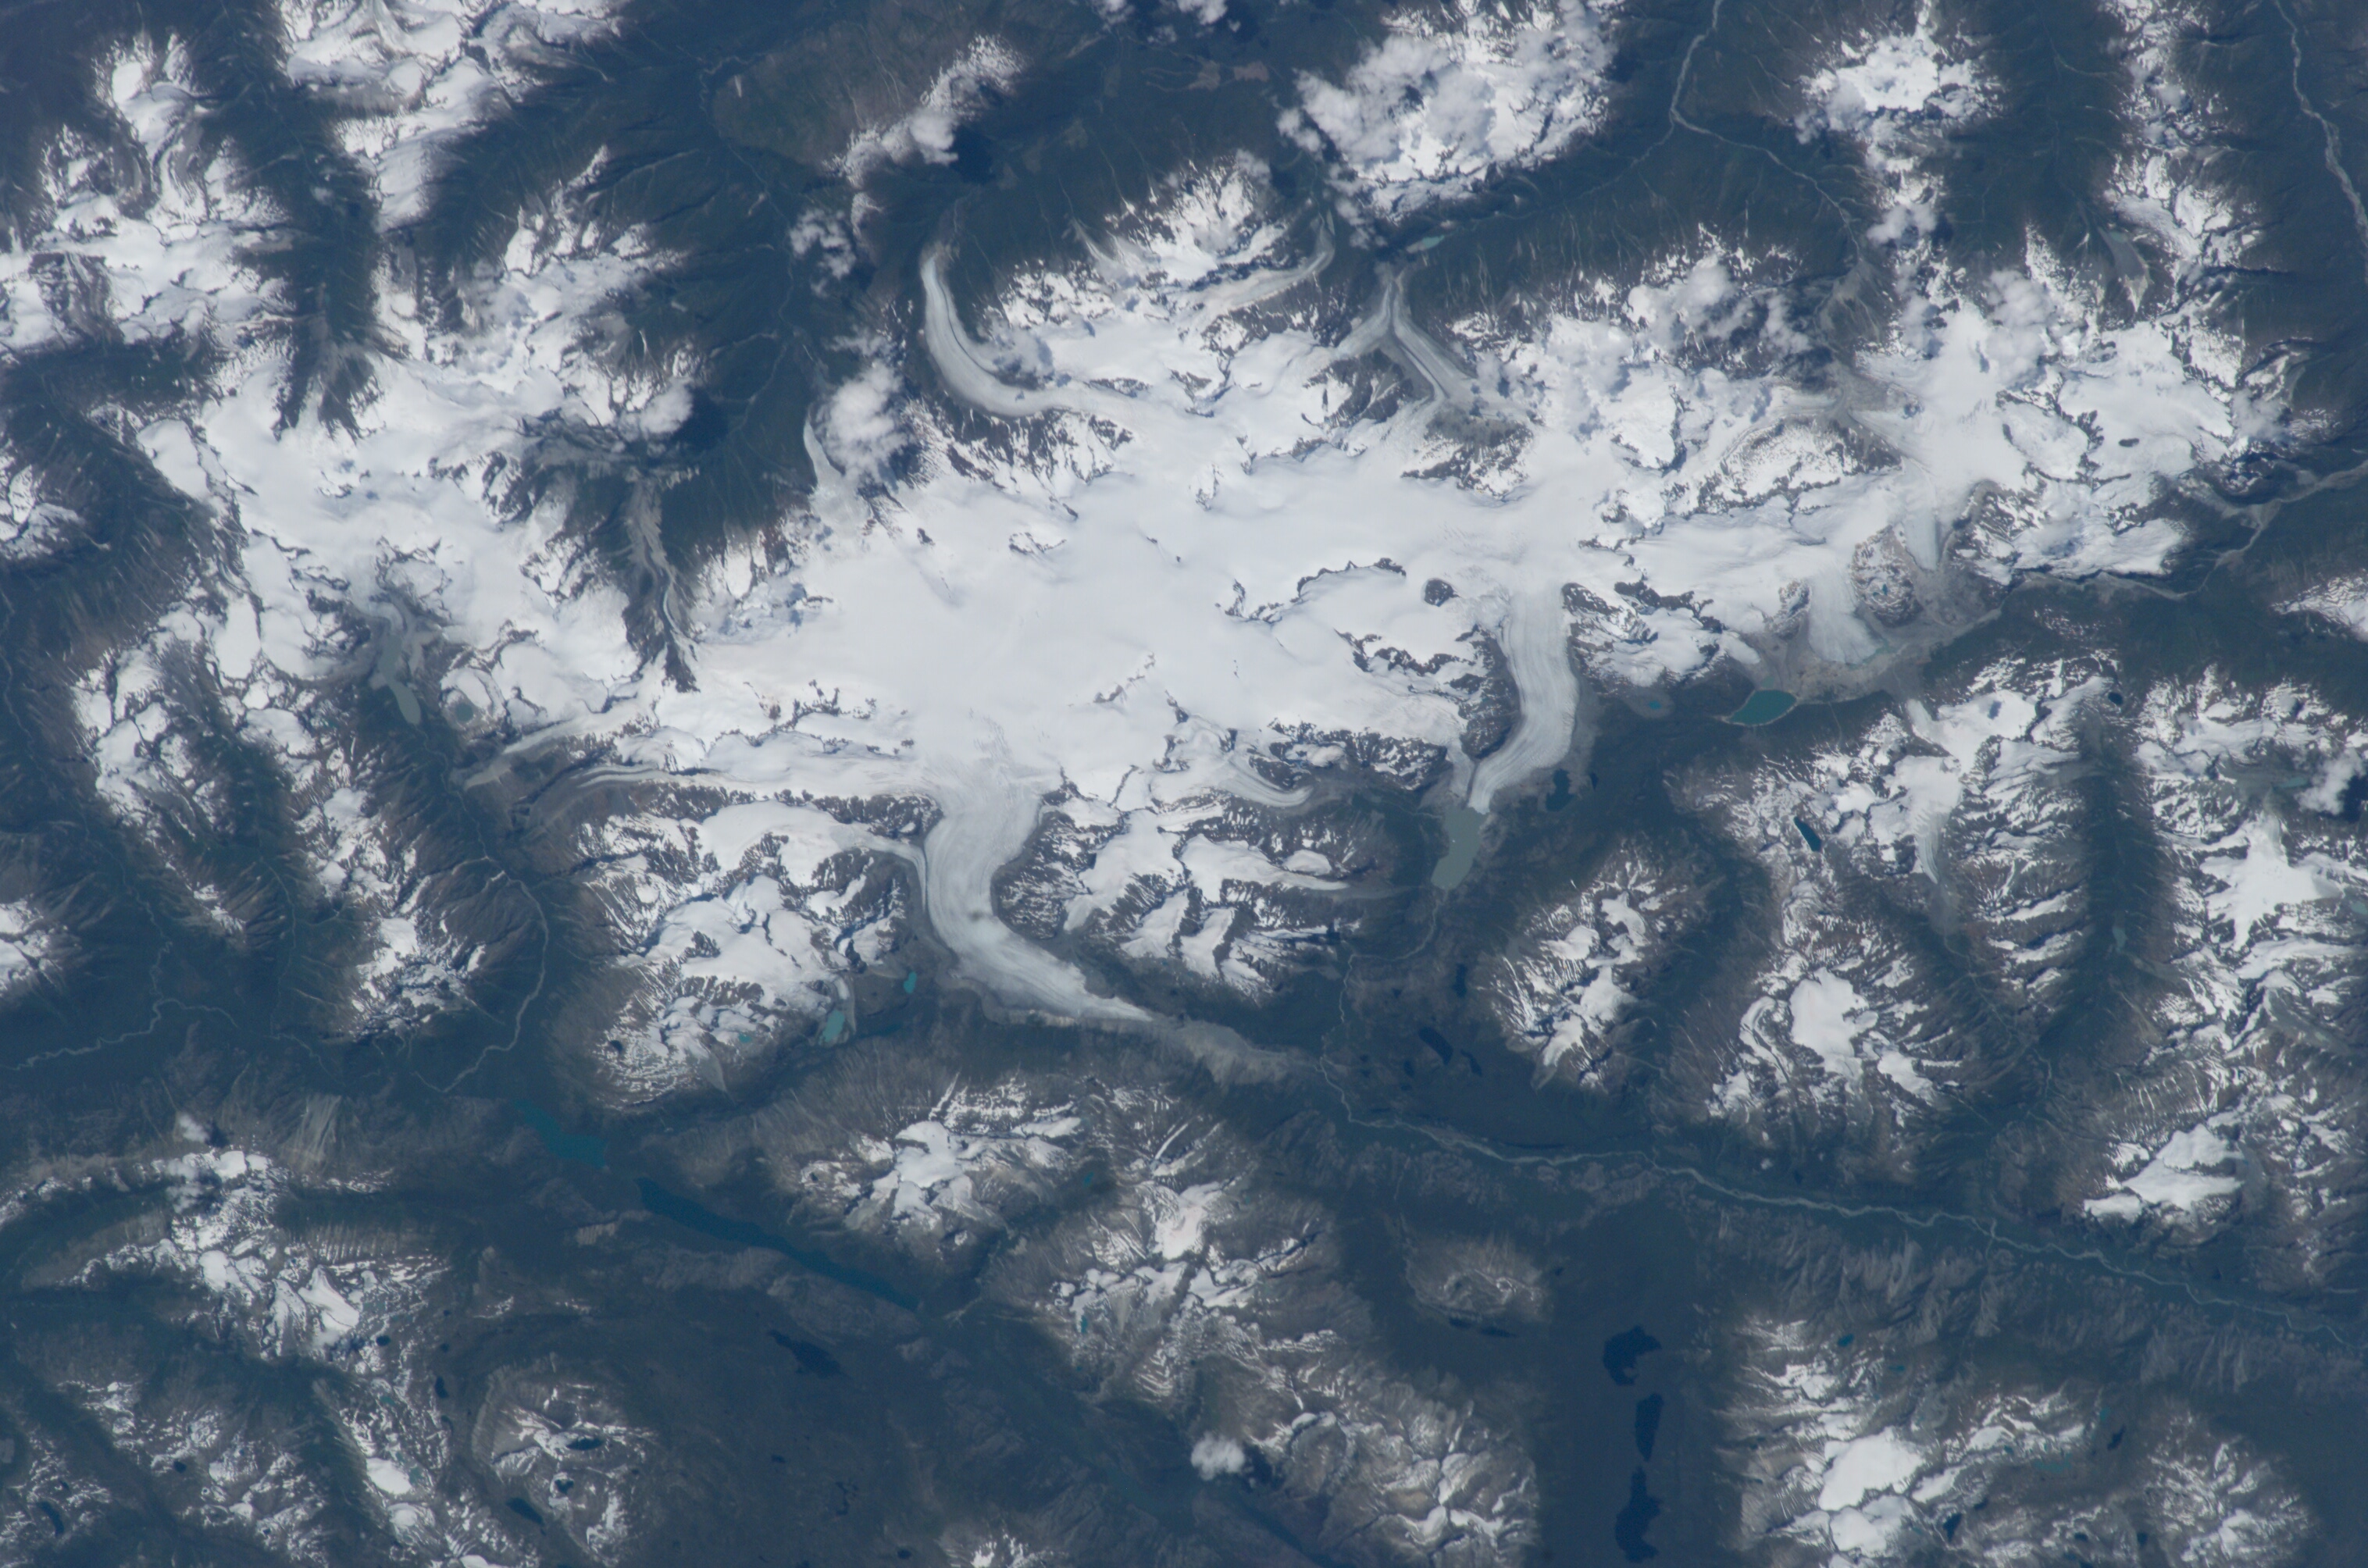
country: CANADA-BC
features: COAST MOUNTAINS, GLACIERS
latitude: 52.0
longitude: -126.0
